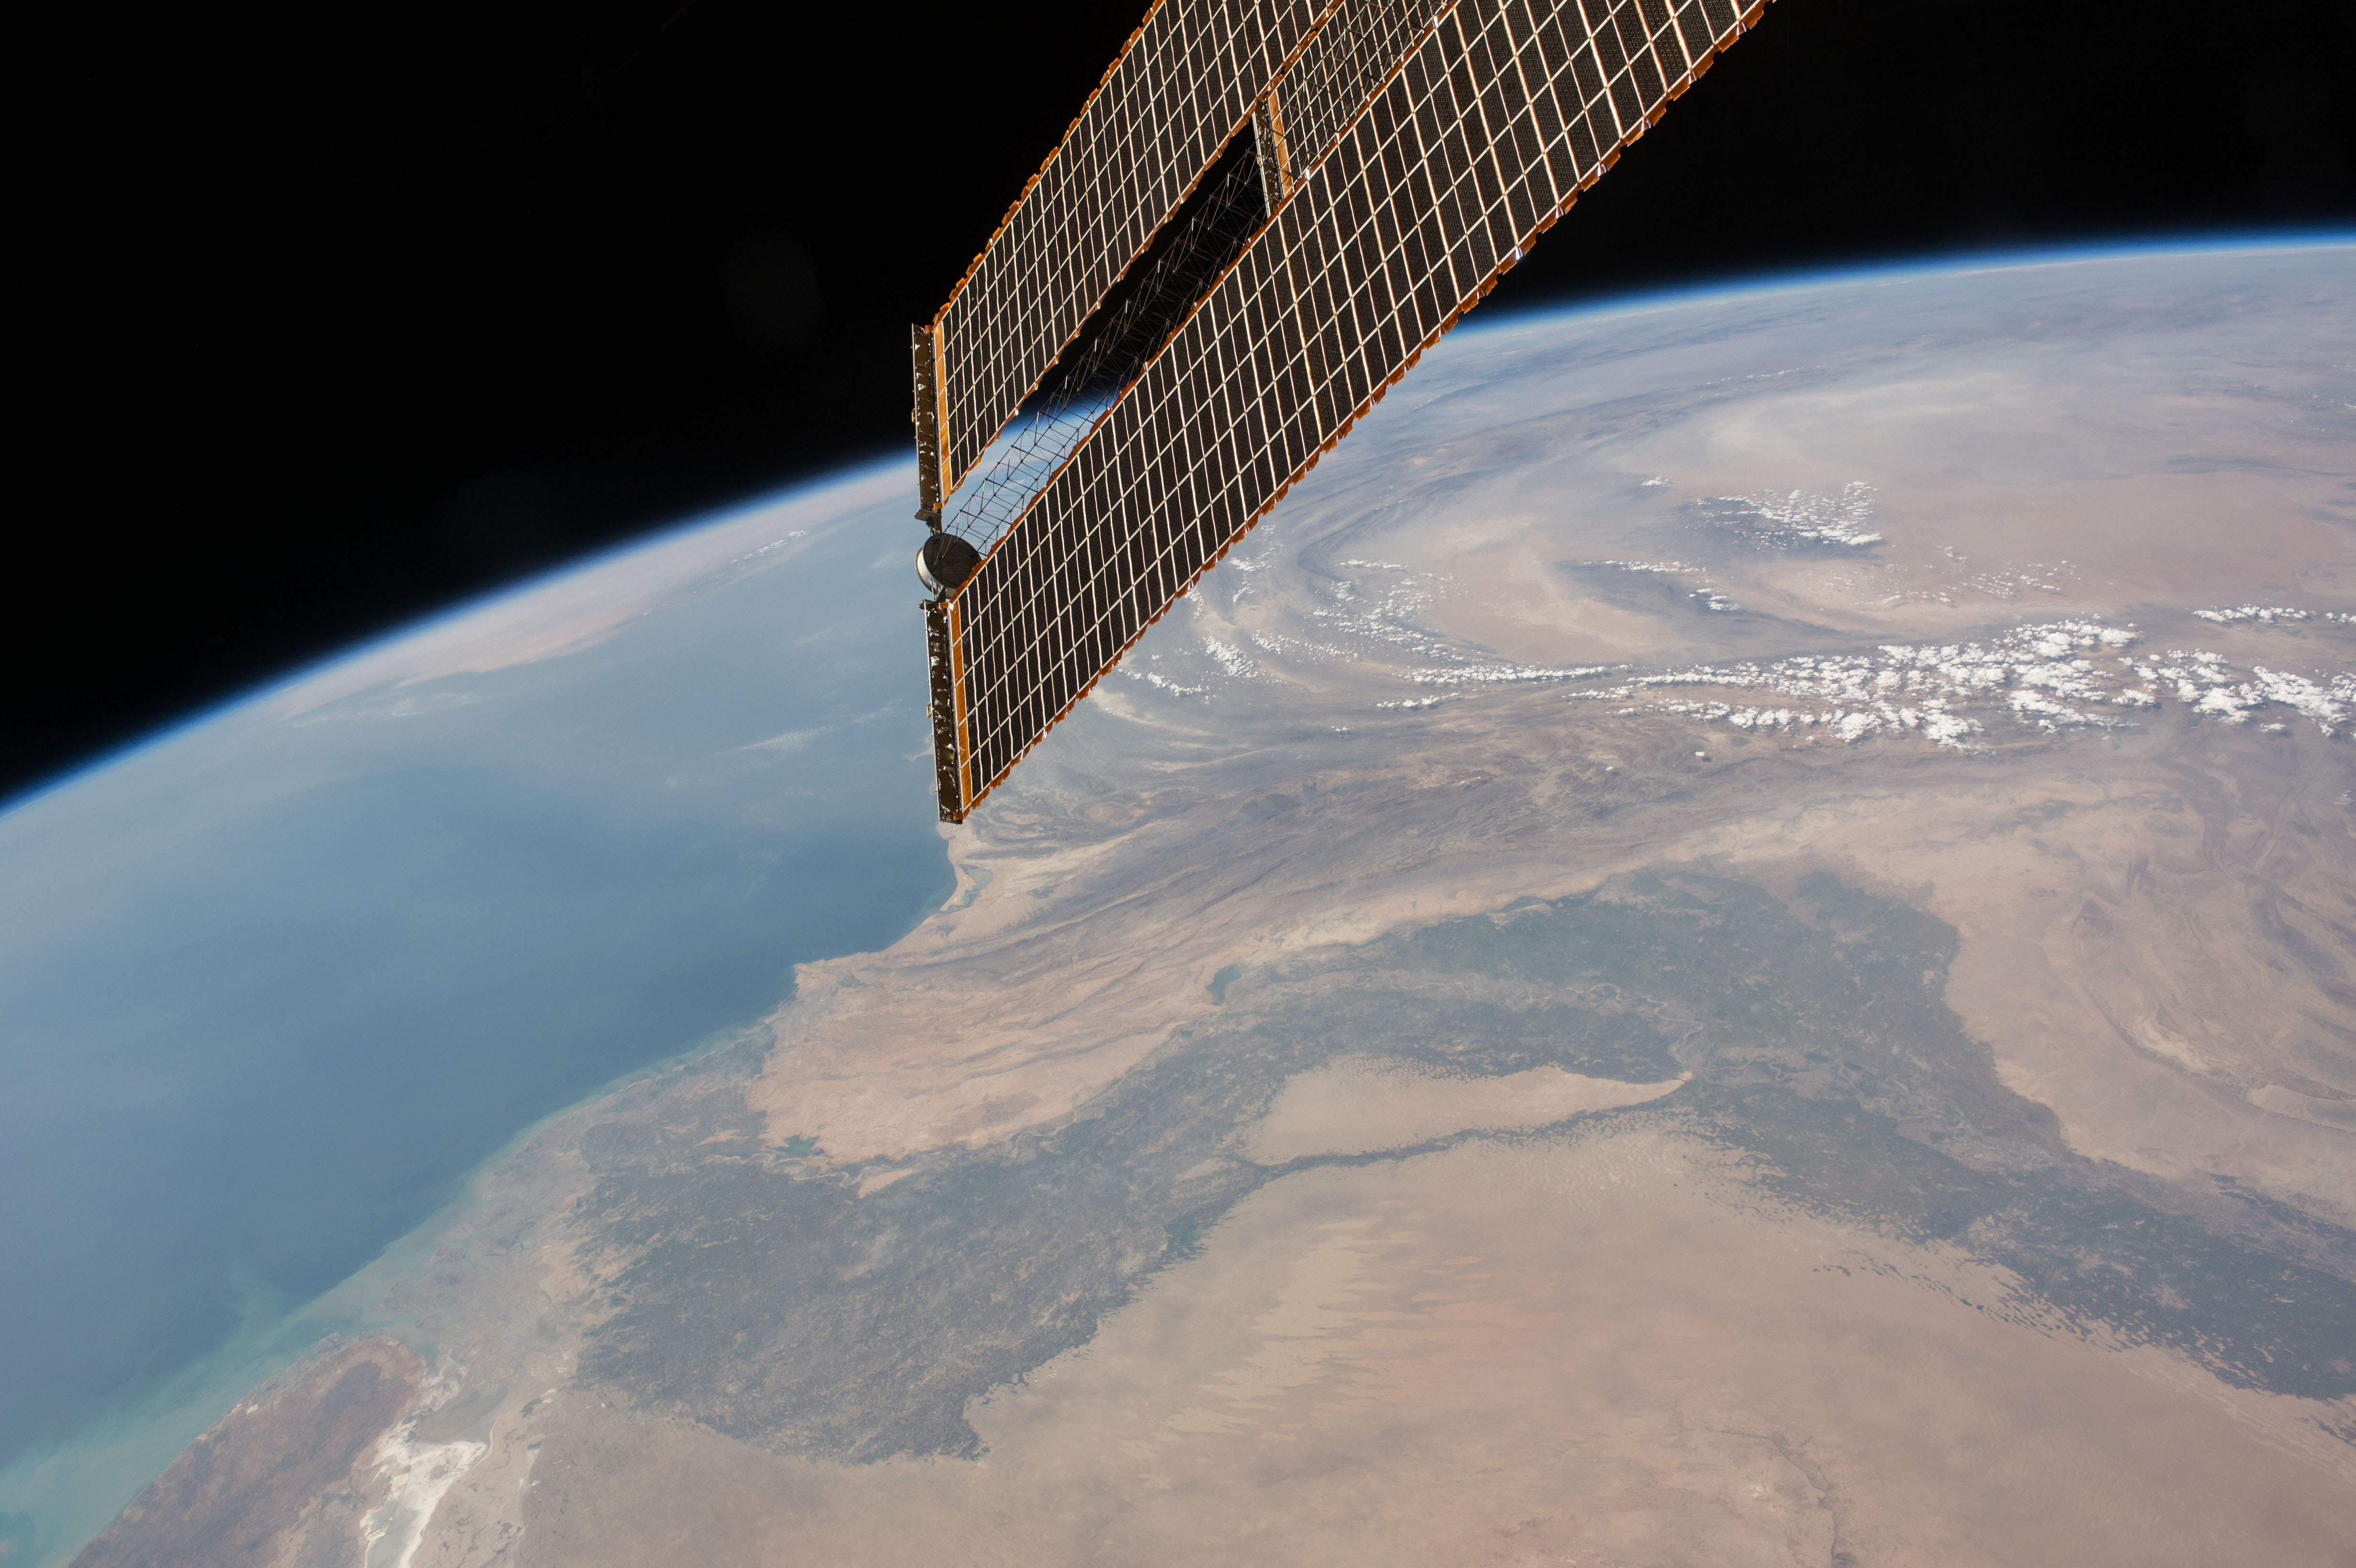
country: PAKISTAN
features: INDUS R. V., INDUS R. DELTA, KIRTHAR MTS., CENTRAL MAKRAN MTS., KALRI L., MANCHAR L., EARTH LIMB
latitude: 26.0
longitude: 67.0
